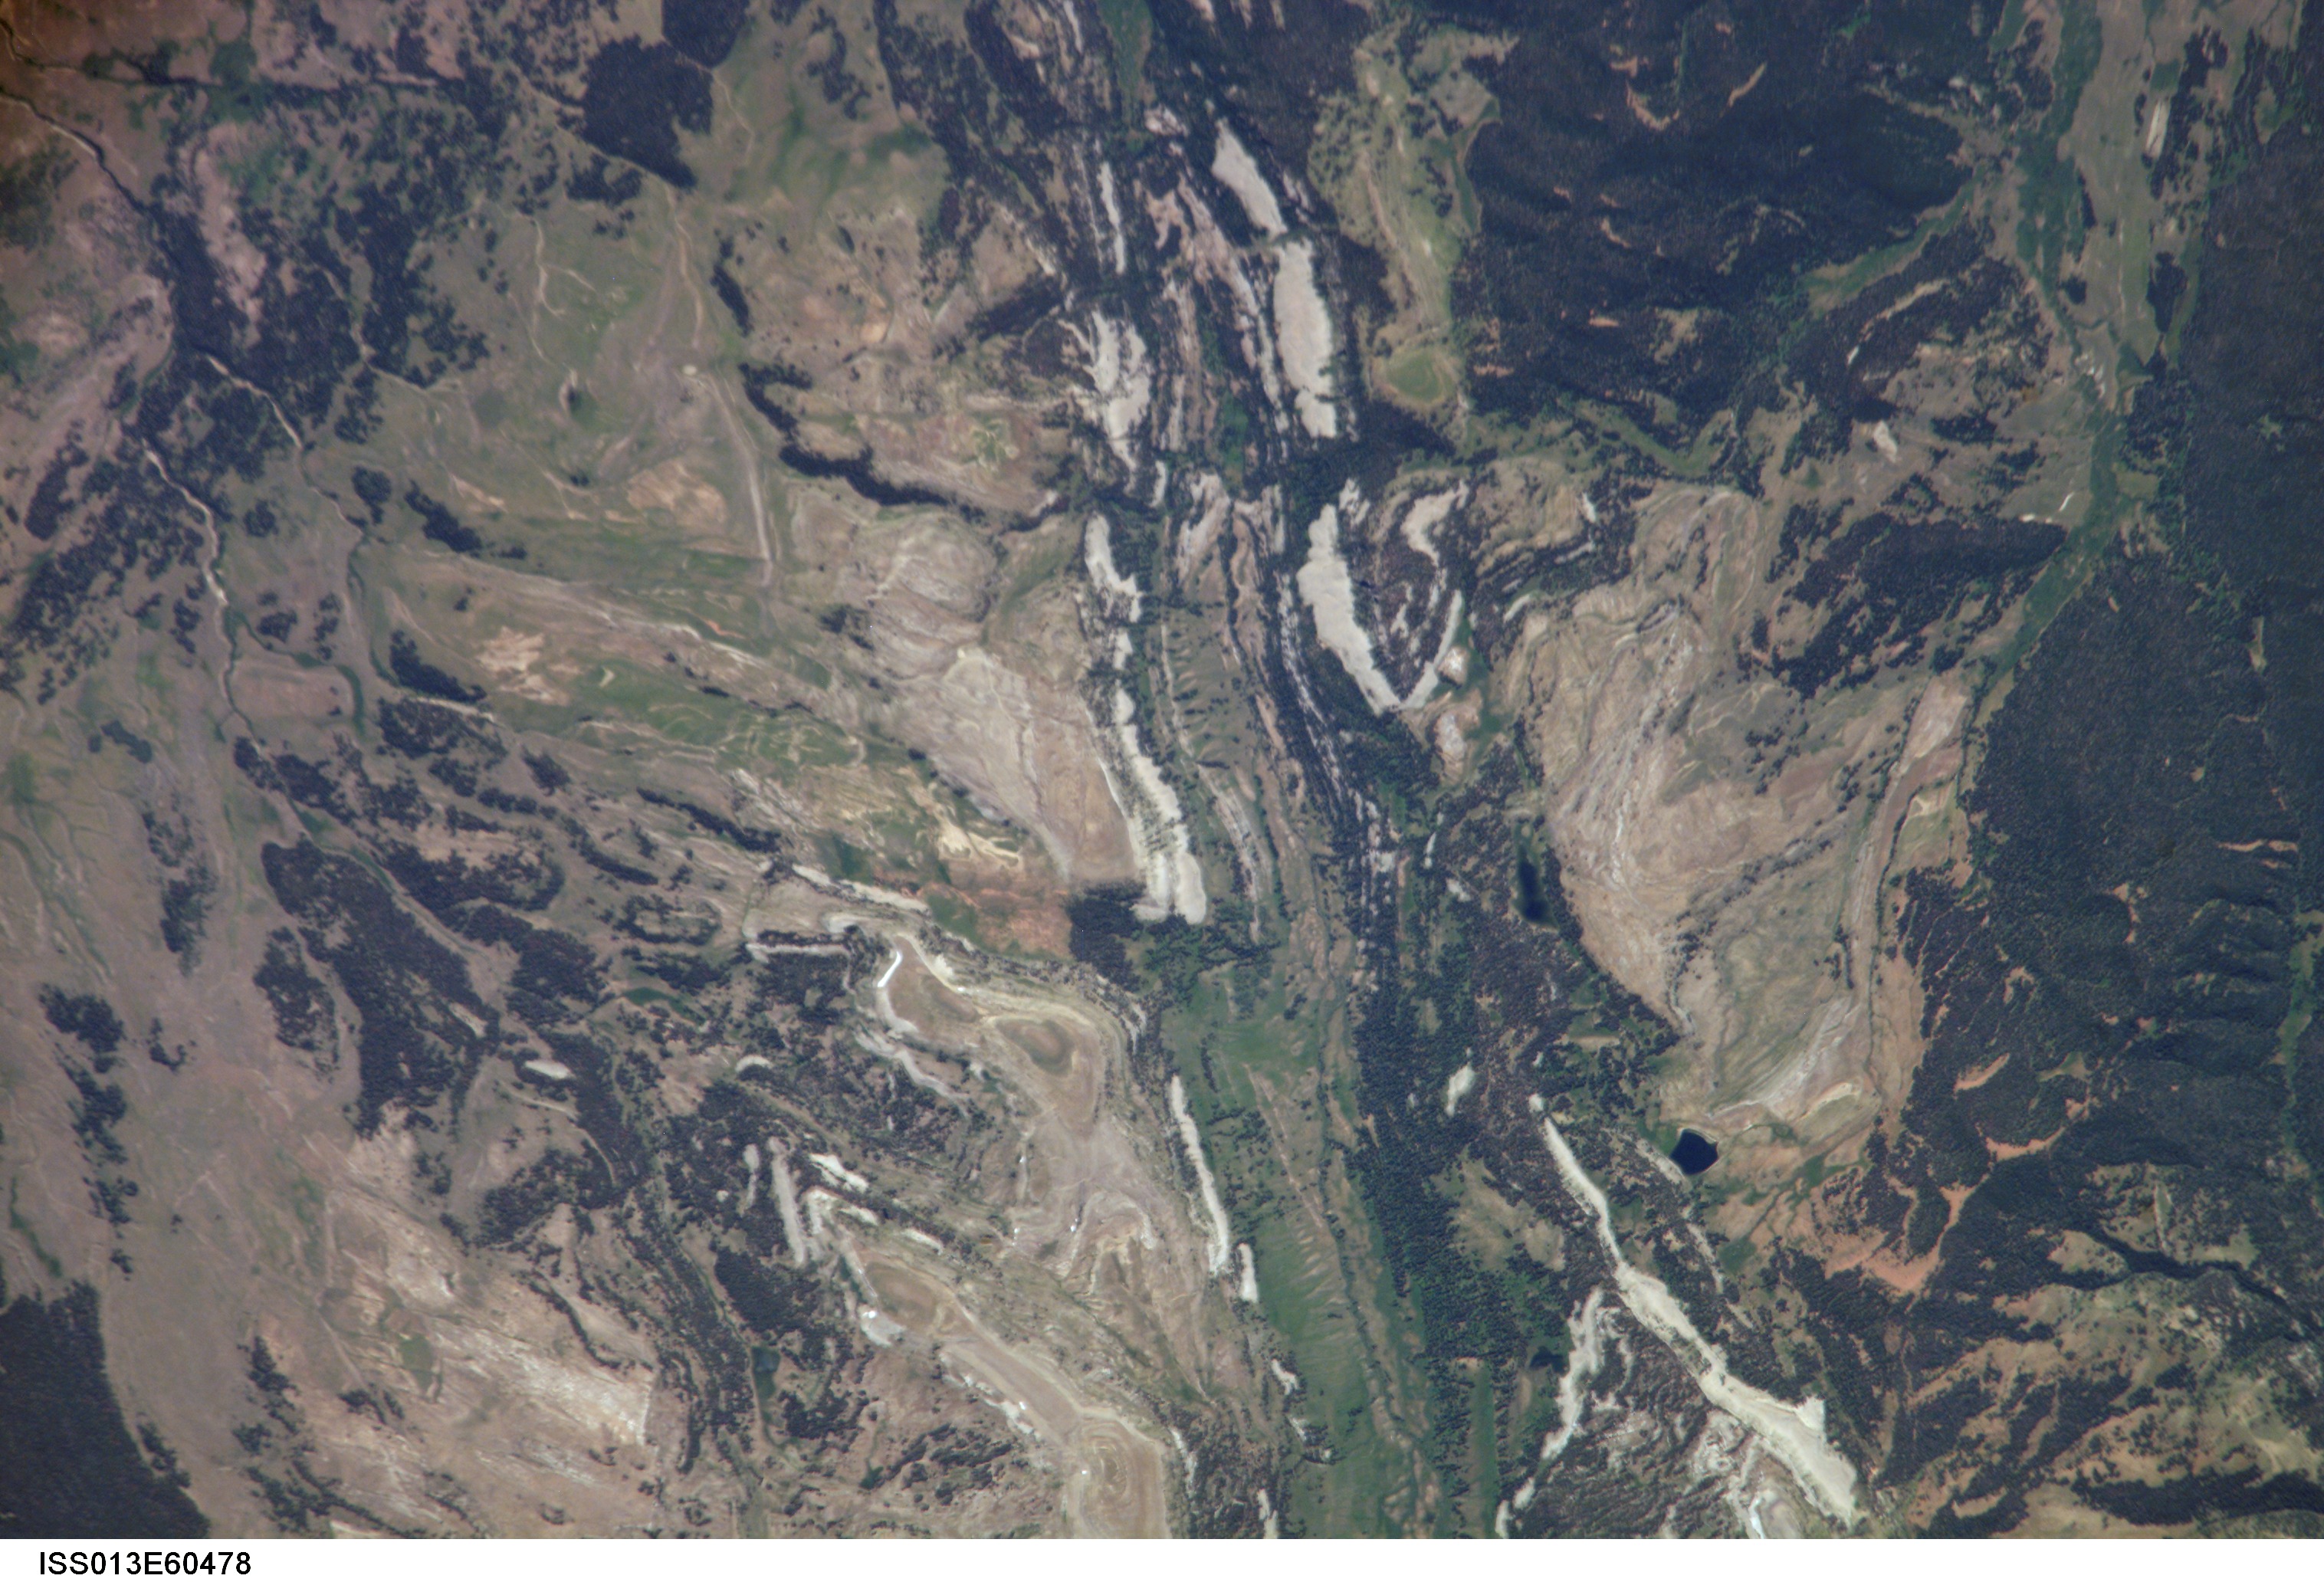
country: USA-WYOMING
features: GREEN R. DRAIN., FOR., MTS.
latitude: 43.2
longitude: -110.1
